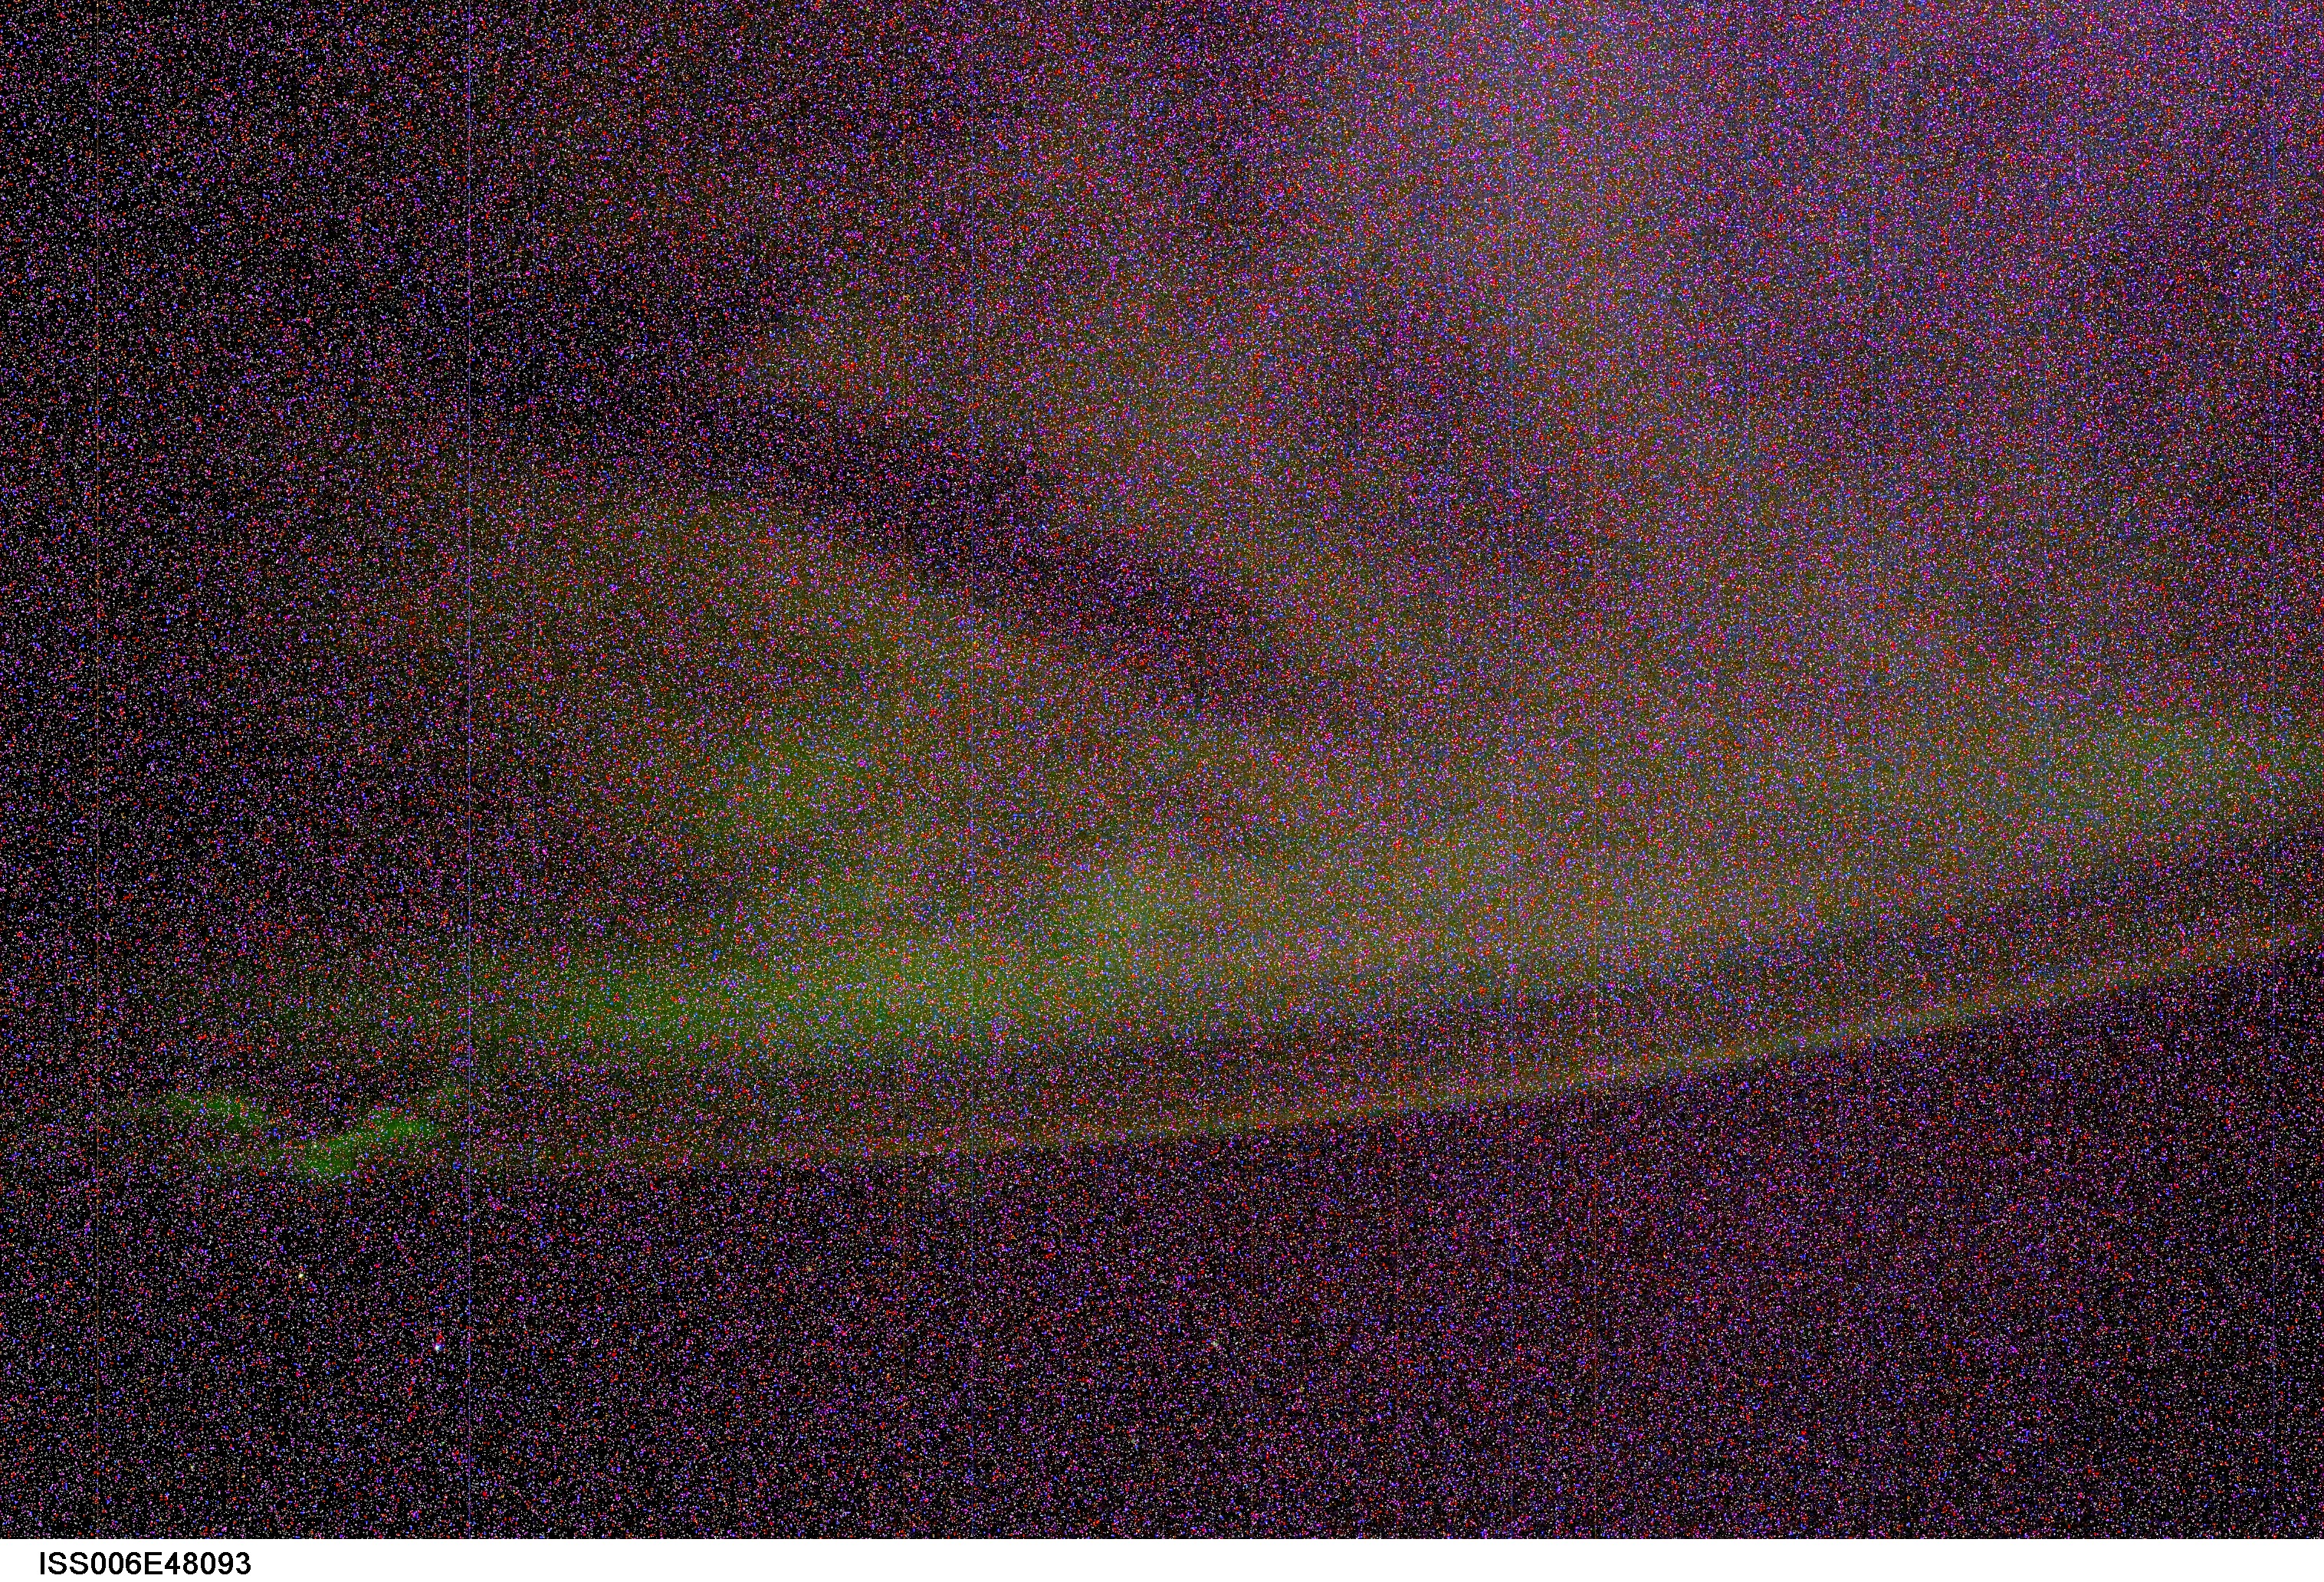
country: AURORA
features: AURORA AUSTRALIS, STARS
